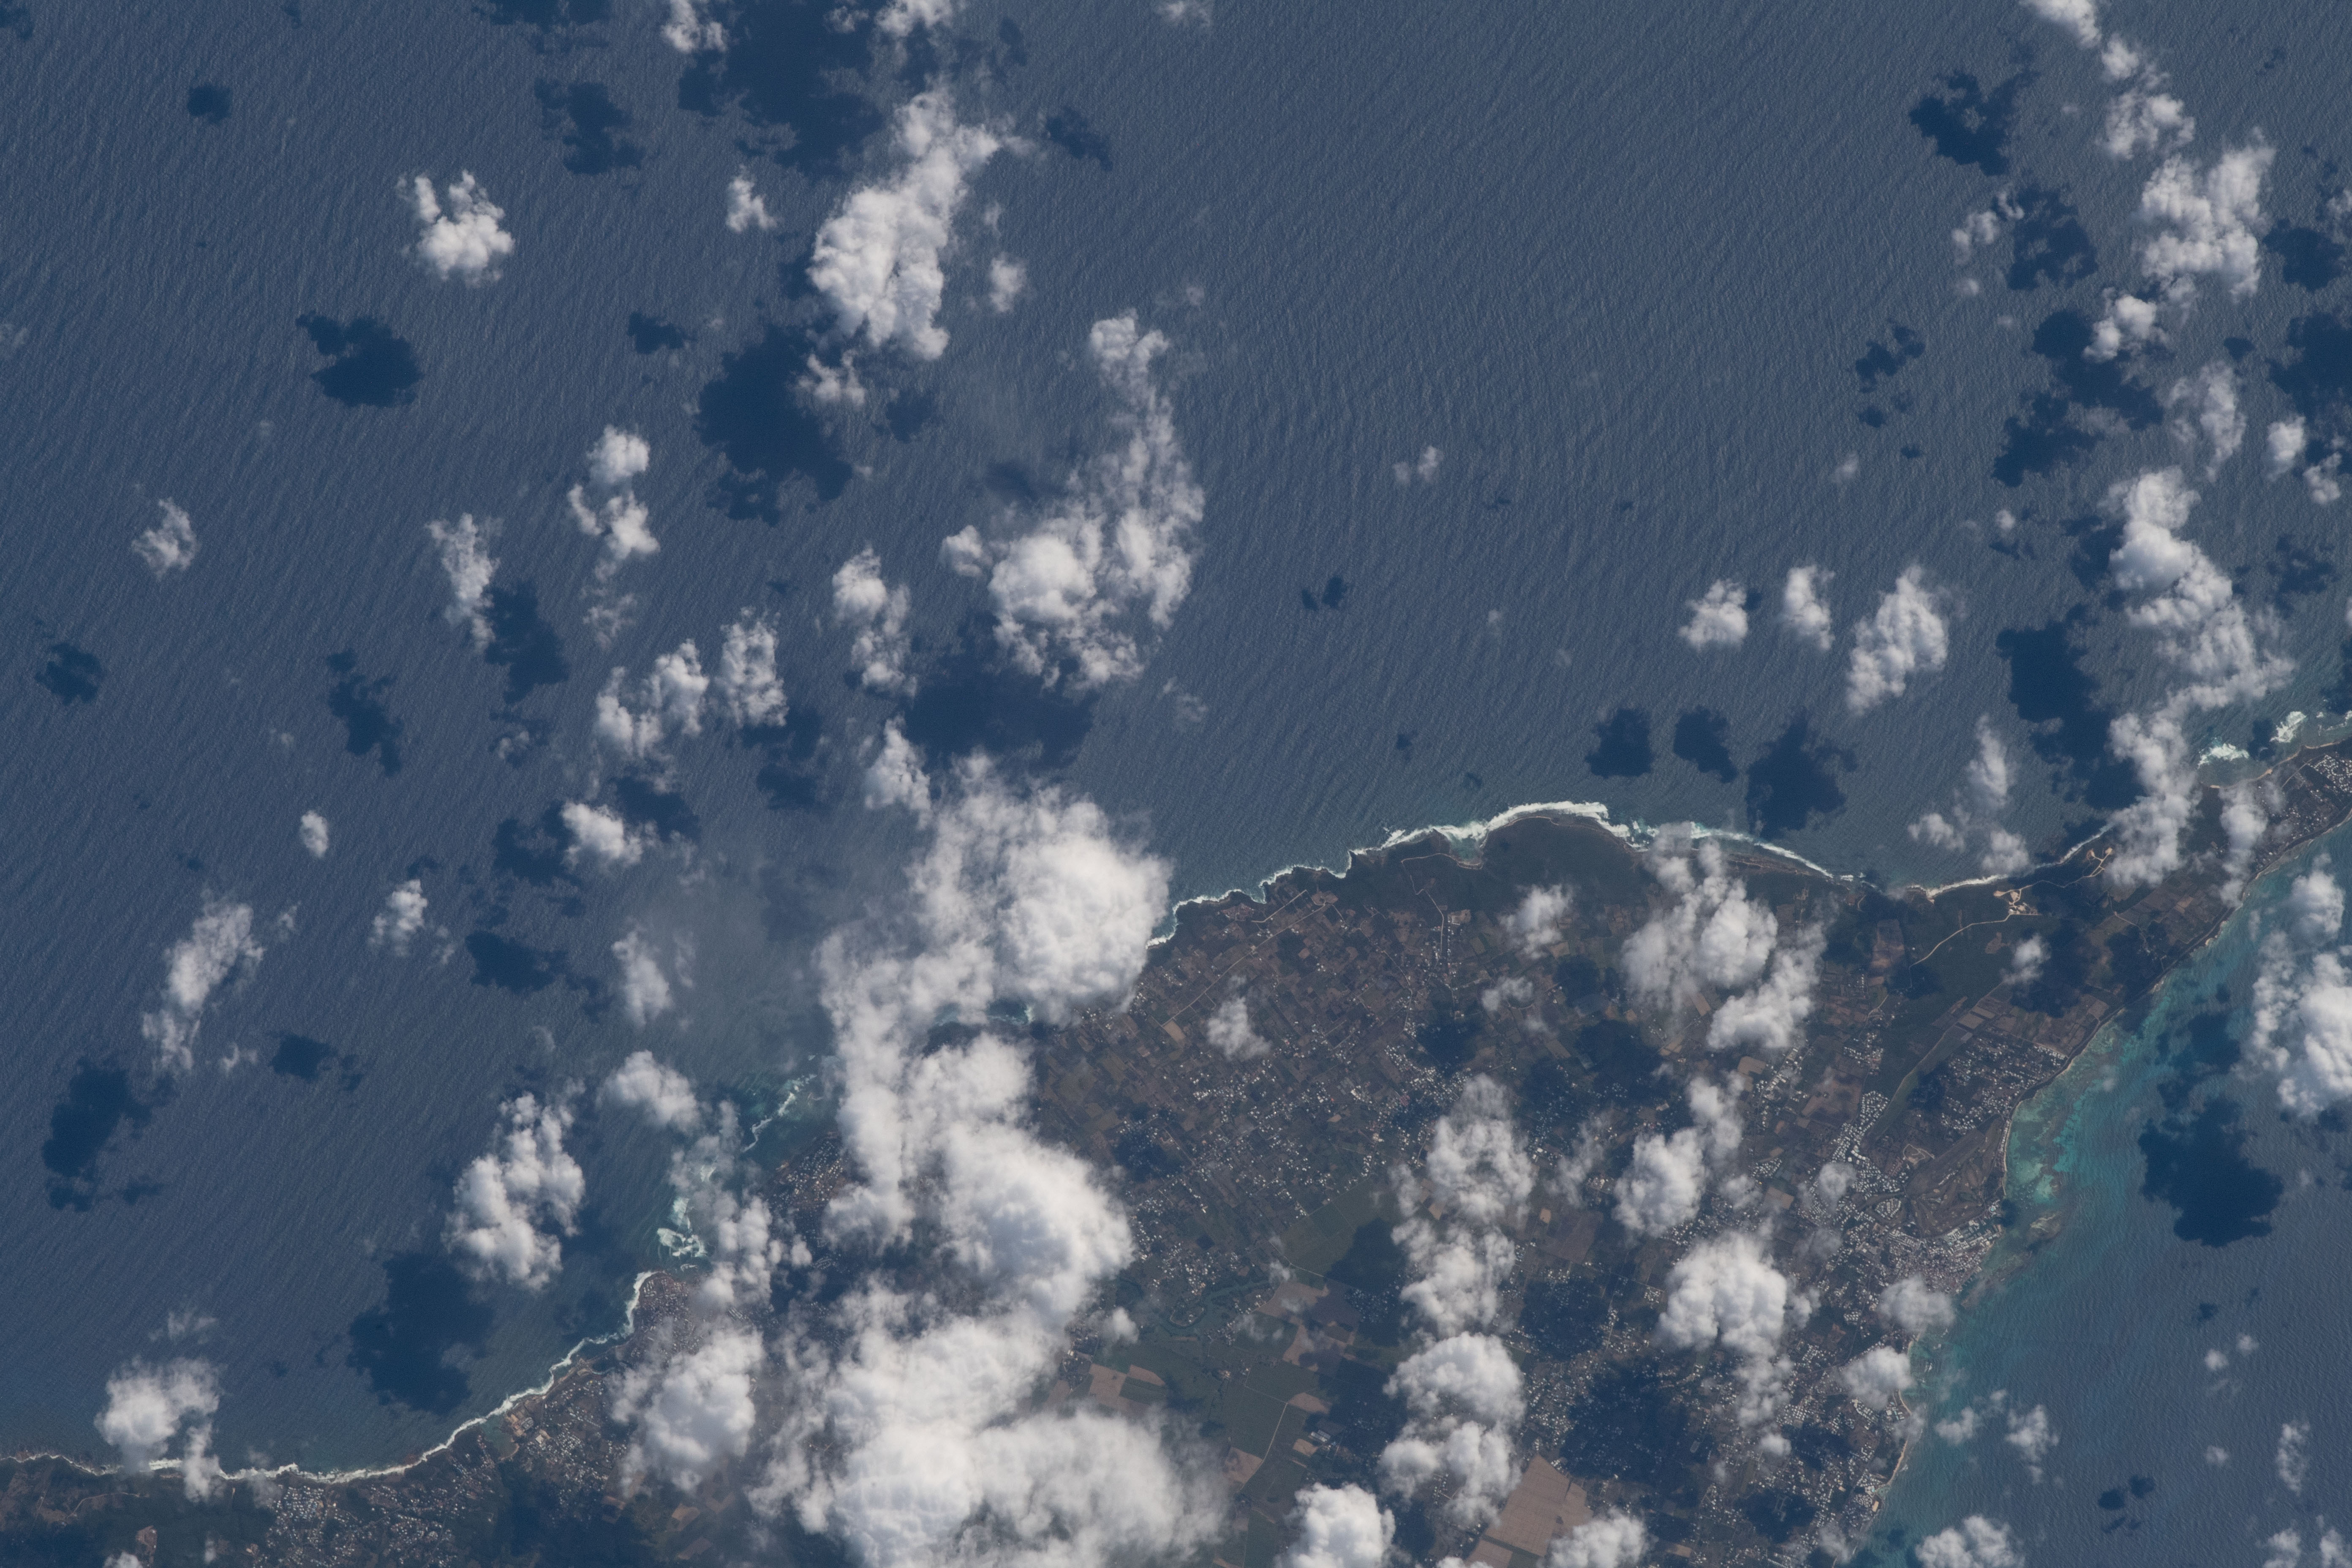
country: LESSER ANTILLES
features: GRAND TERRE ISLAND, CARIBBEAN SEA
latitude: 16.3
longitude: -61.3
